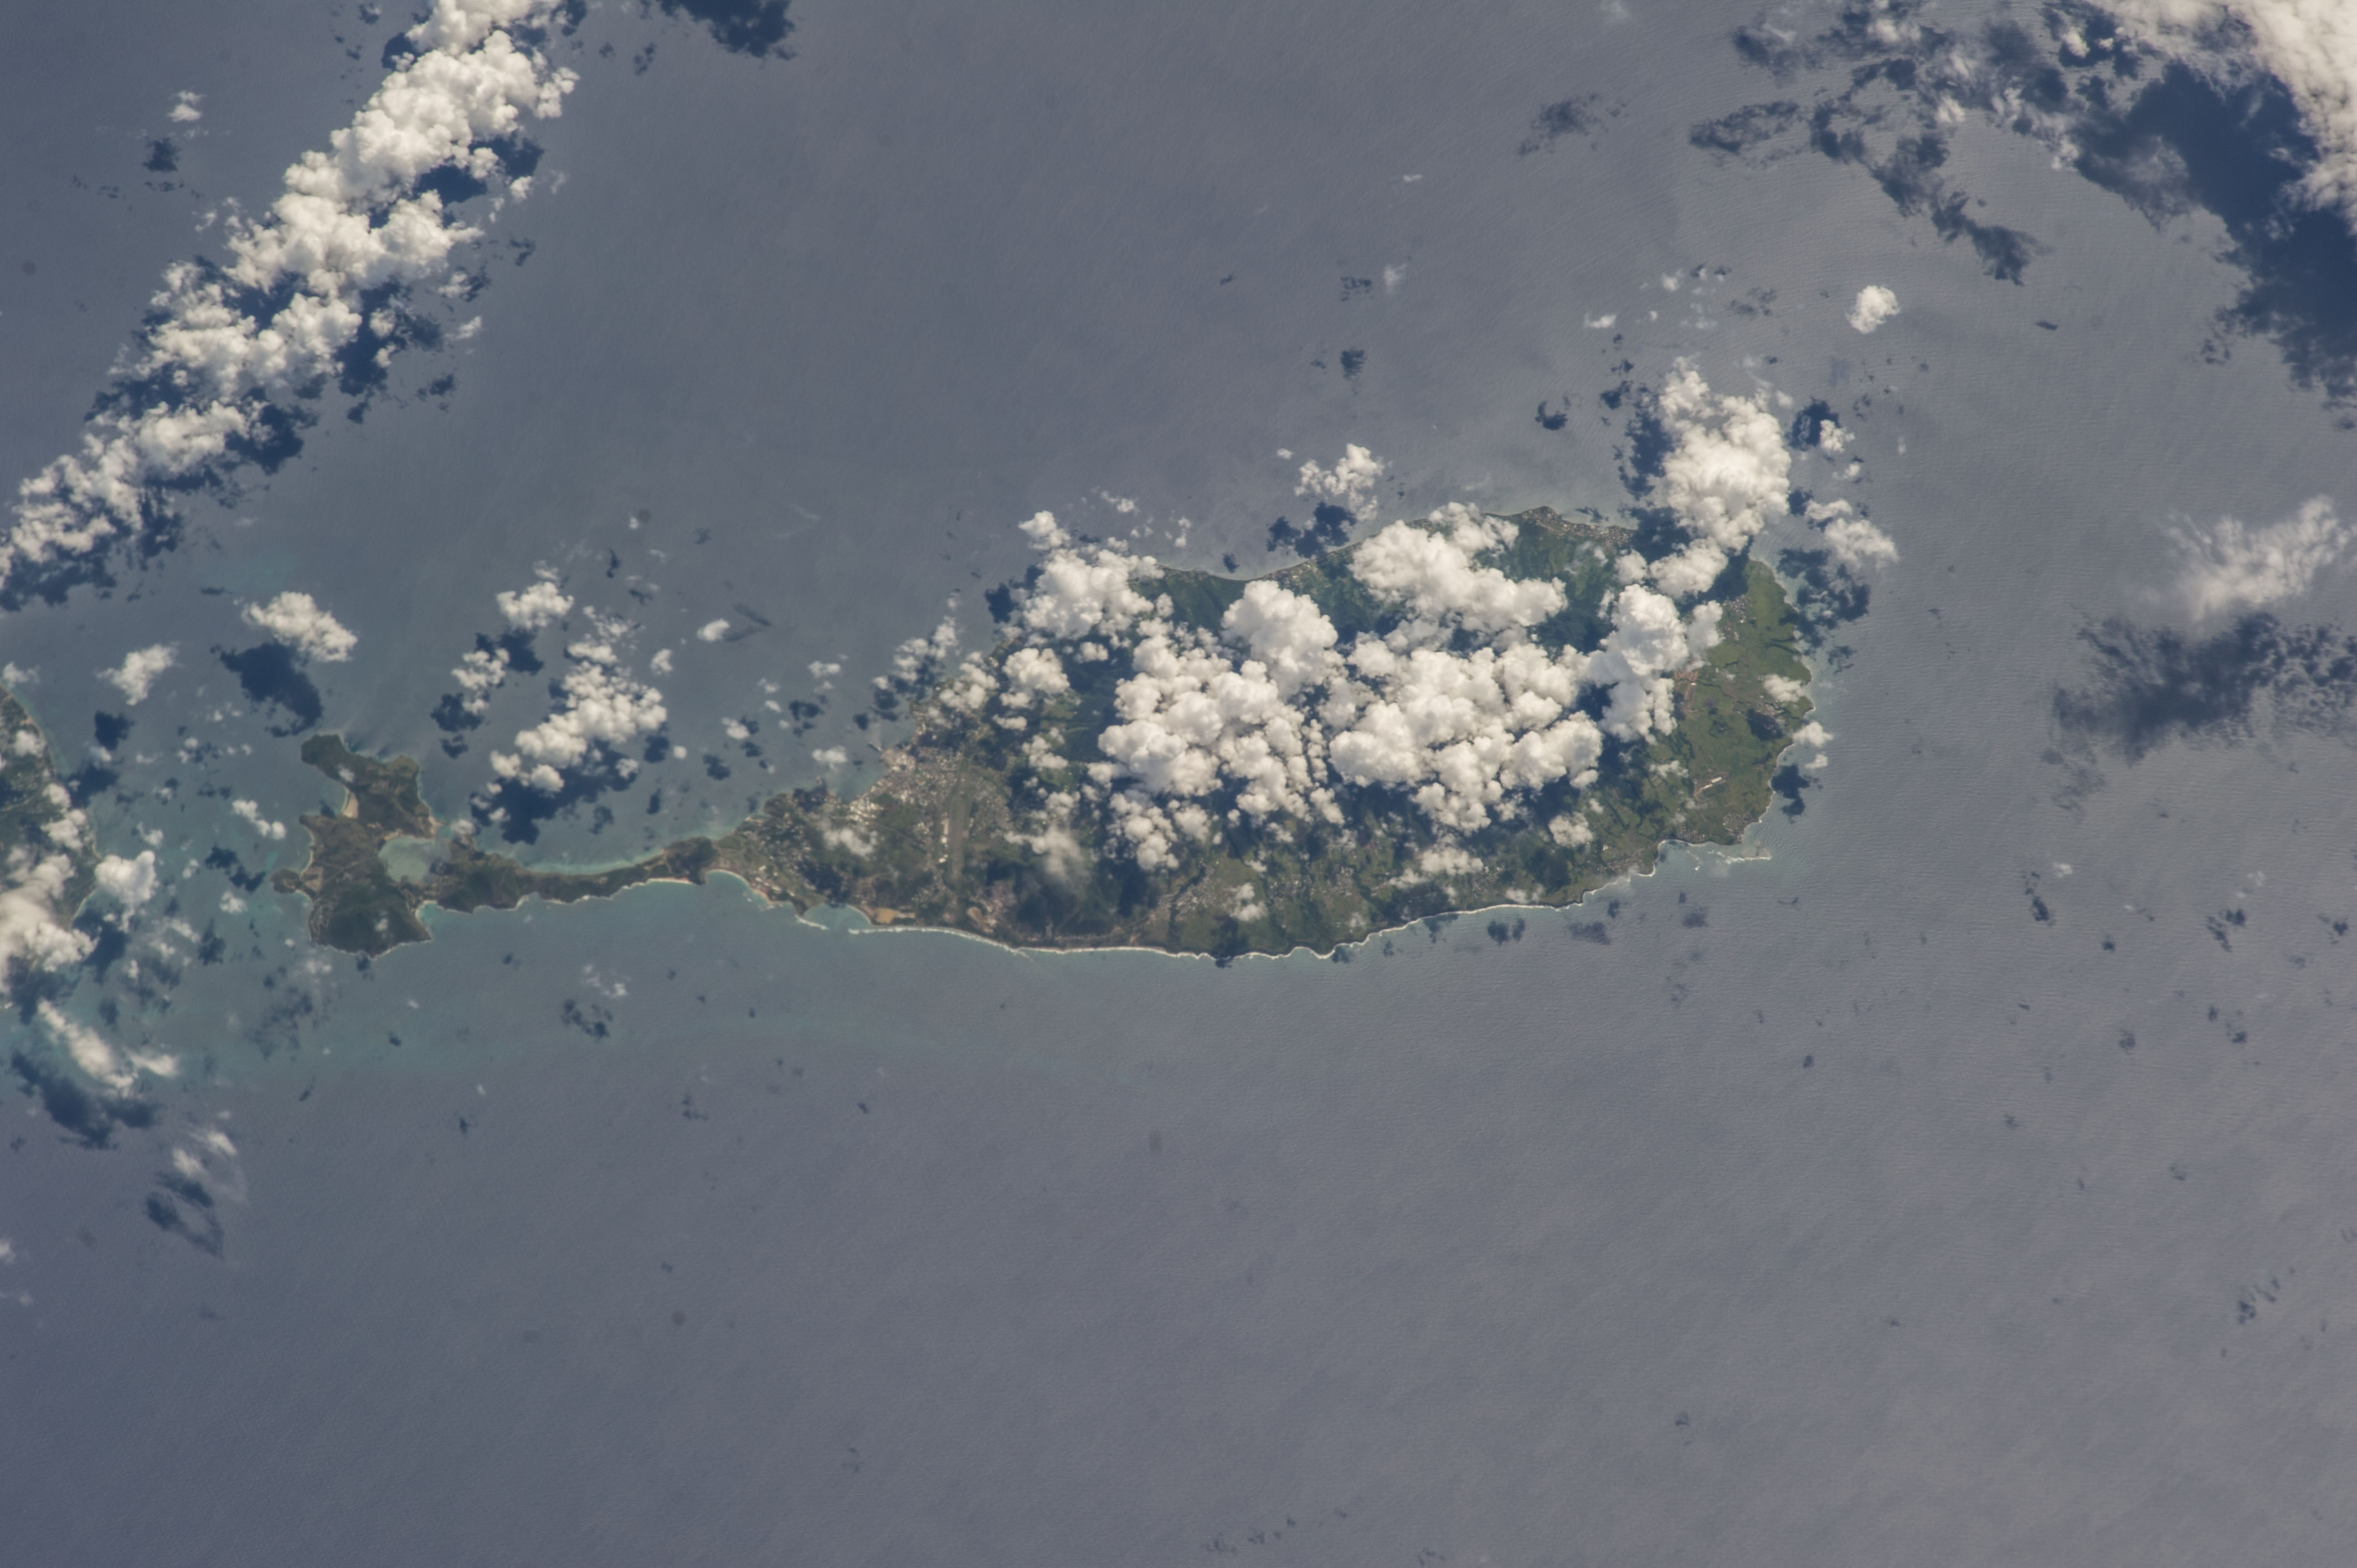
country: LESSER_ANTILLES
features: ST KITTS AND NEVIS, BASSETERRE
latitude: 17.3
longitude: -62.8
